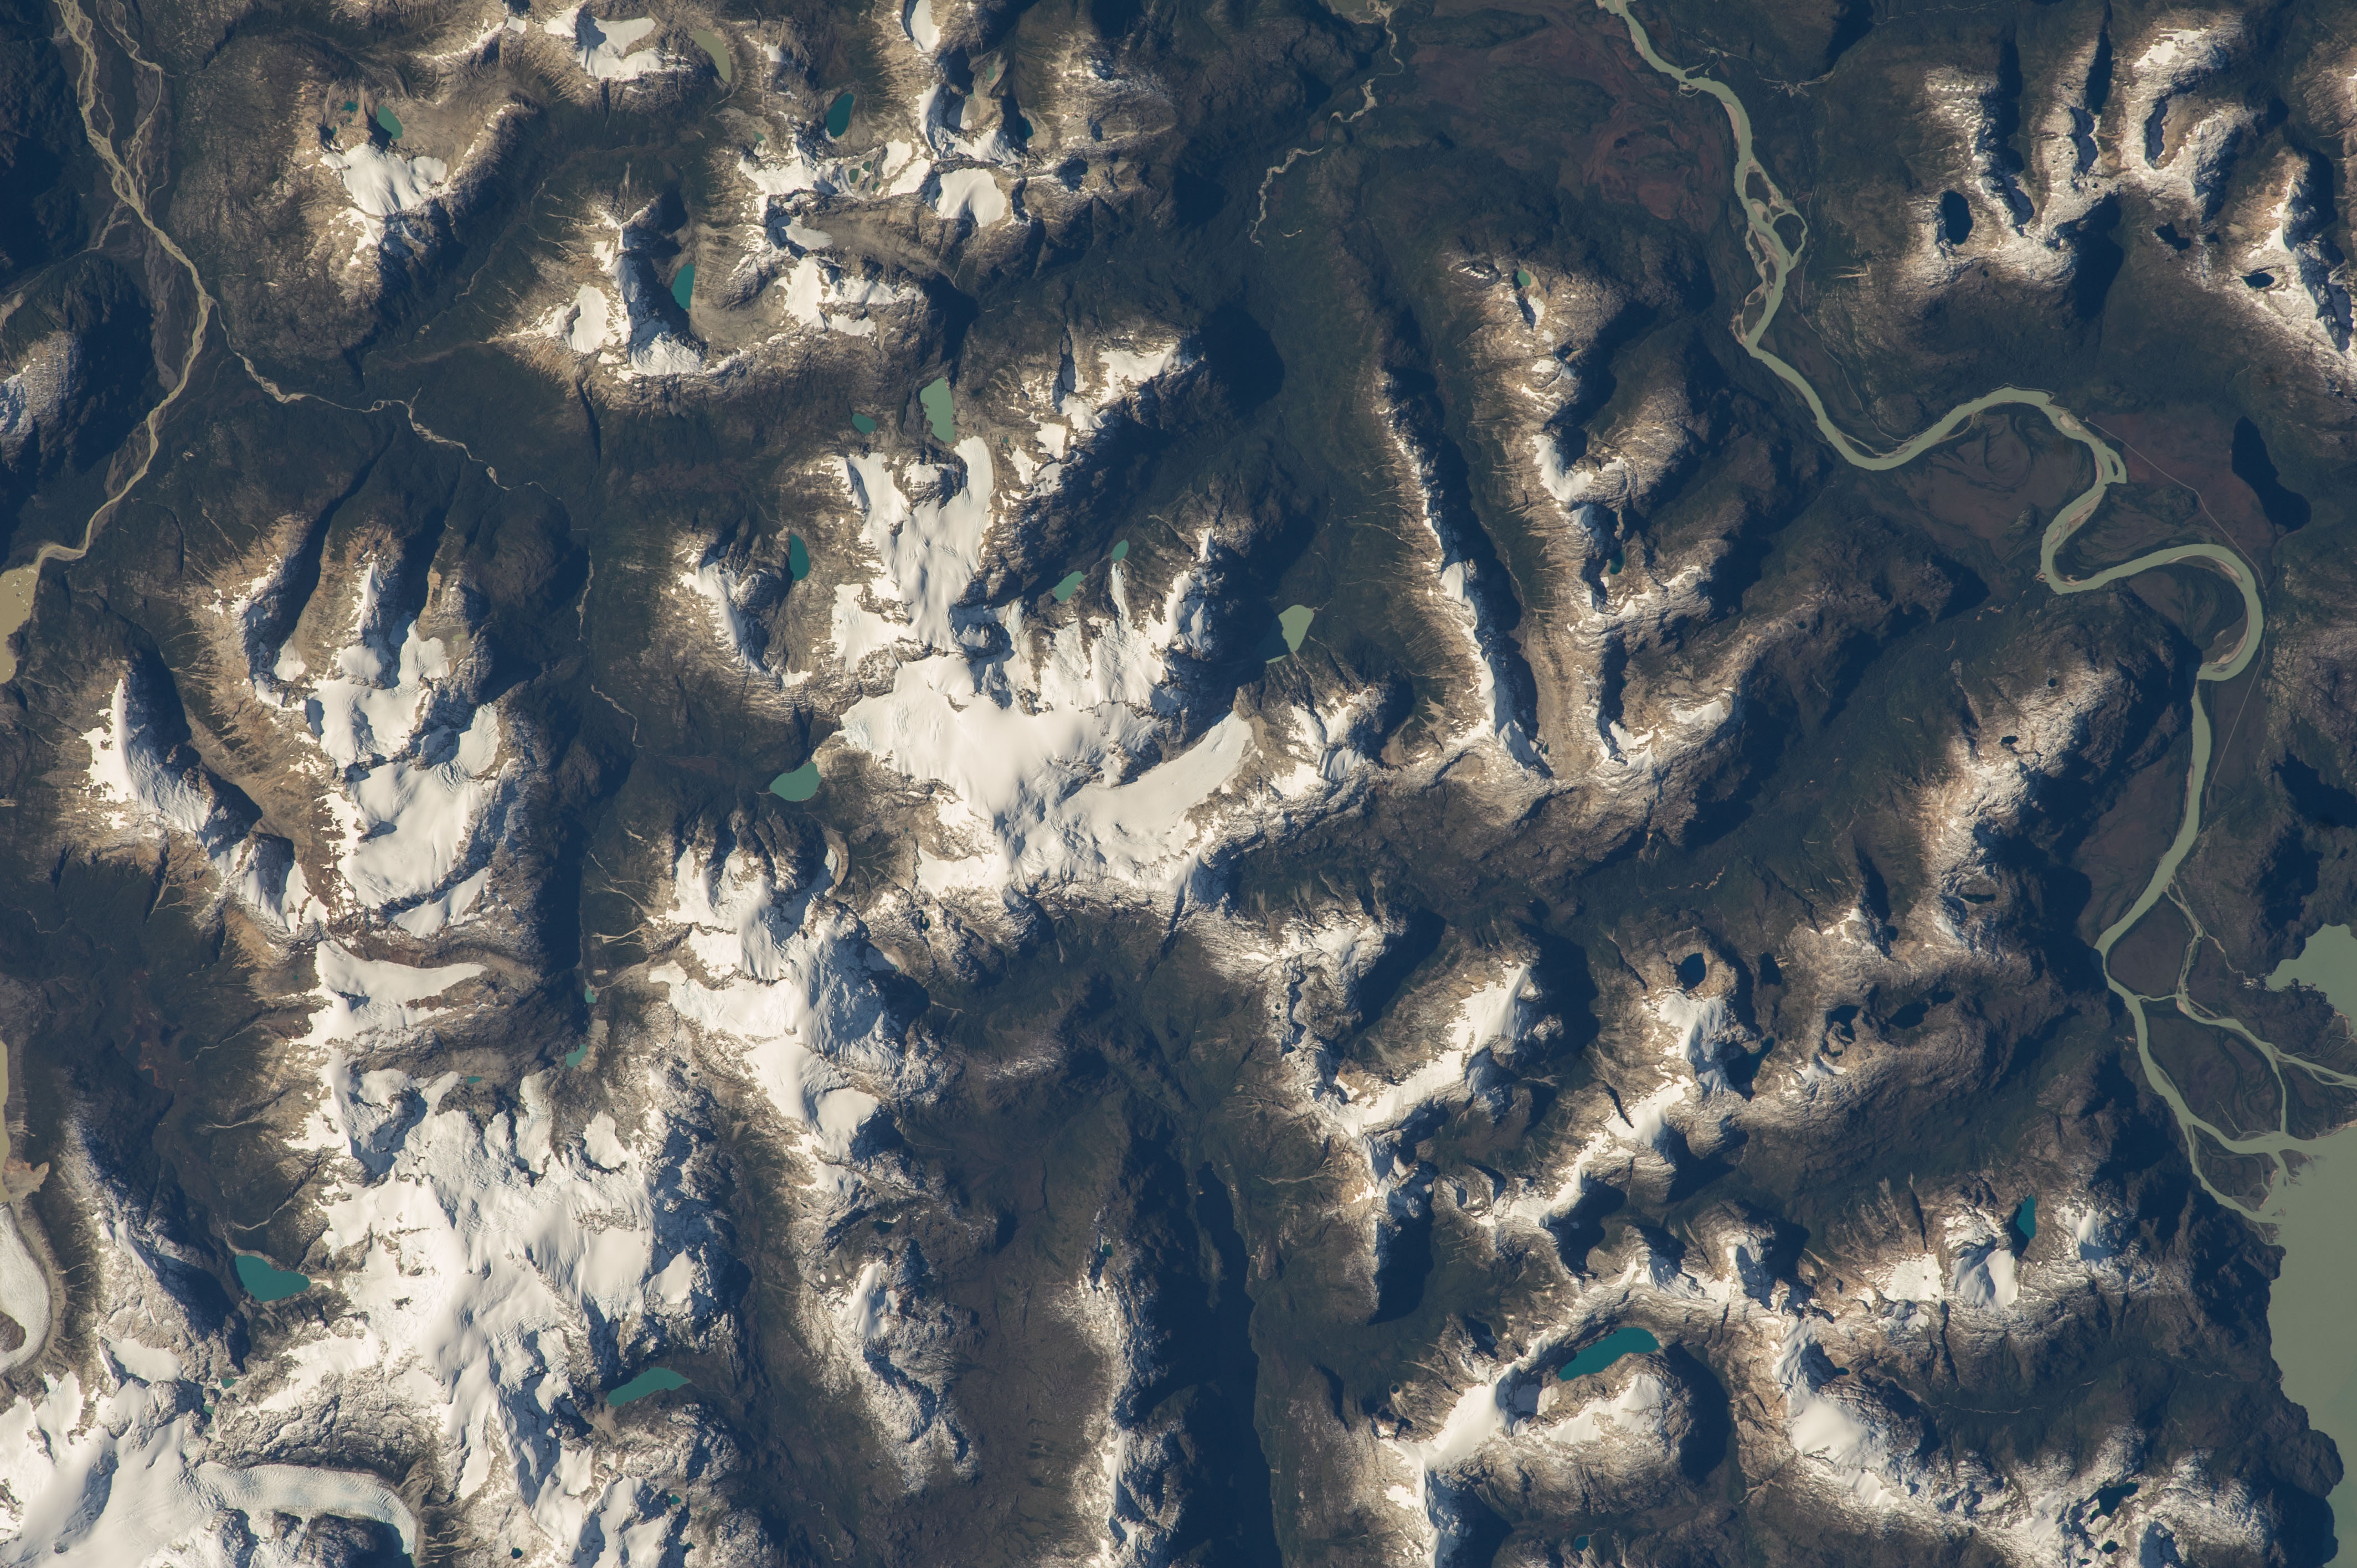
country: CHILE
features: N. PATAGONIA ICE FIELD, SOUTH OF PARED SUR GLACIER, RIO BAKER
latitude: -47.7
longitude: -73.4
